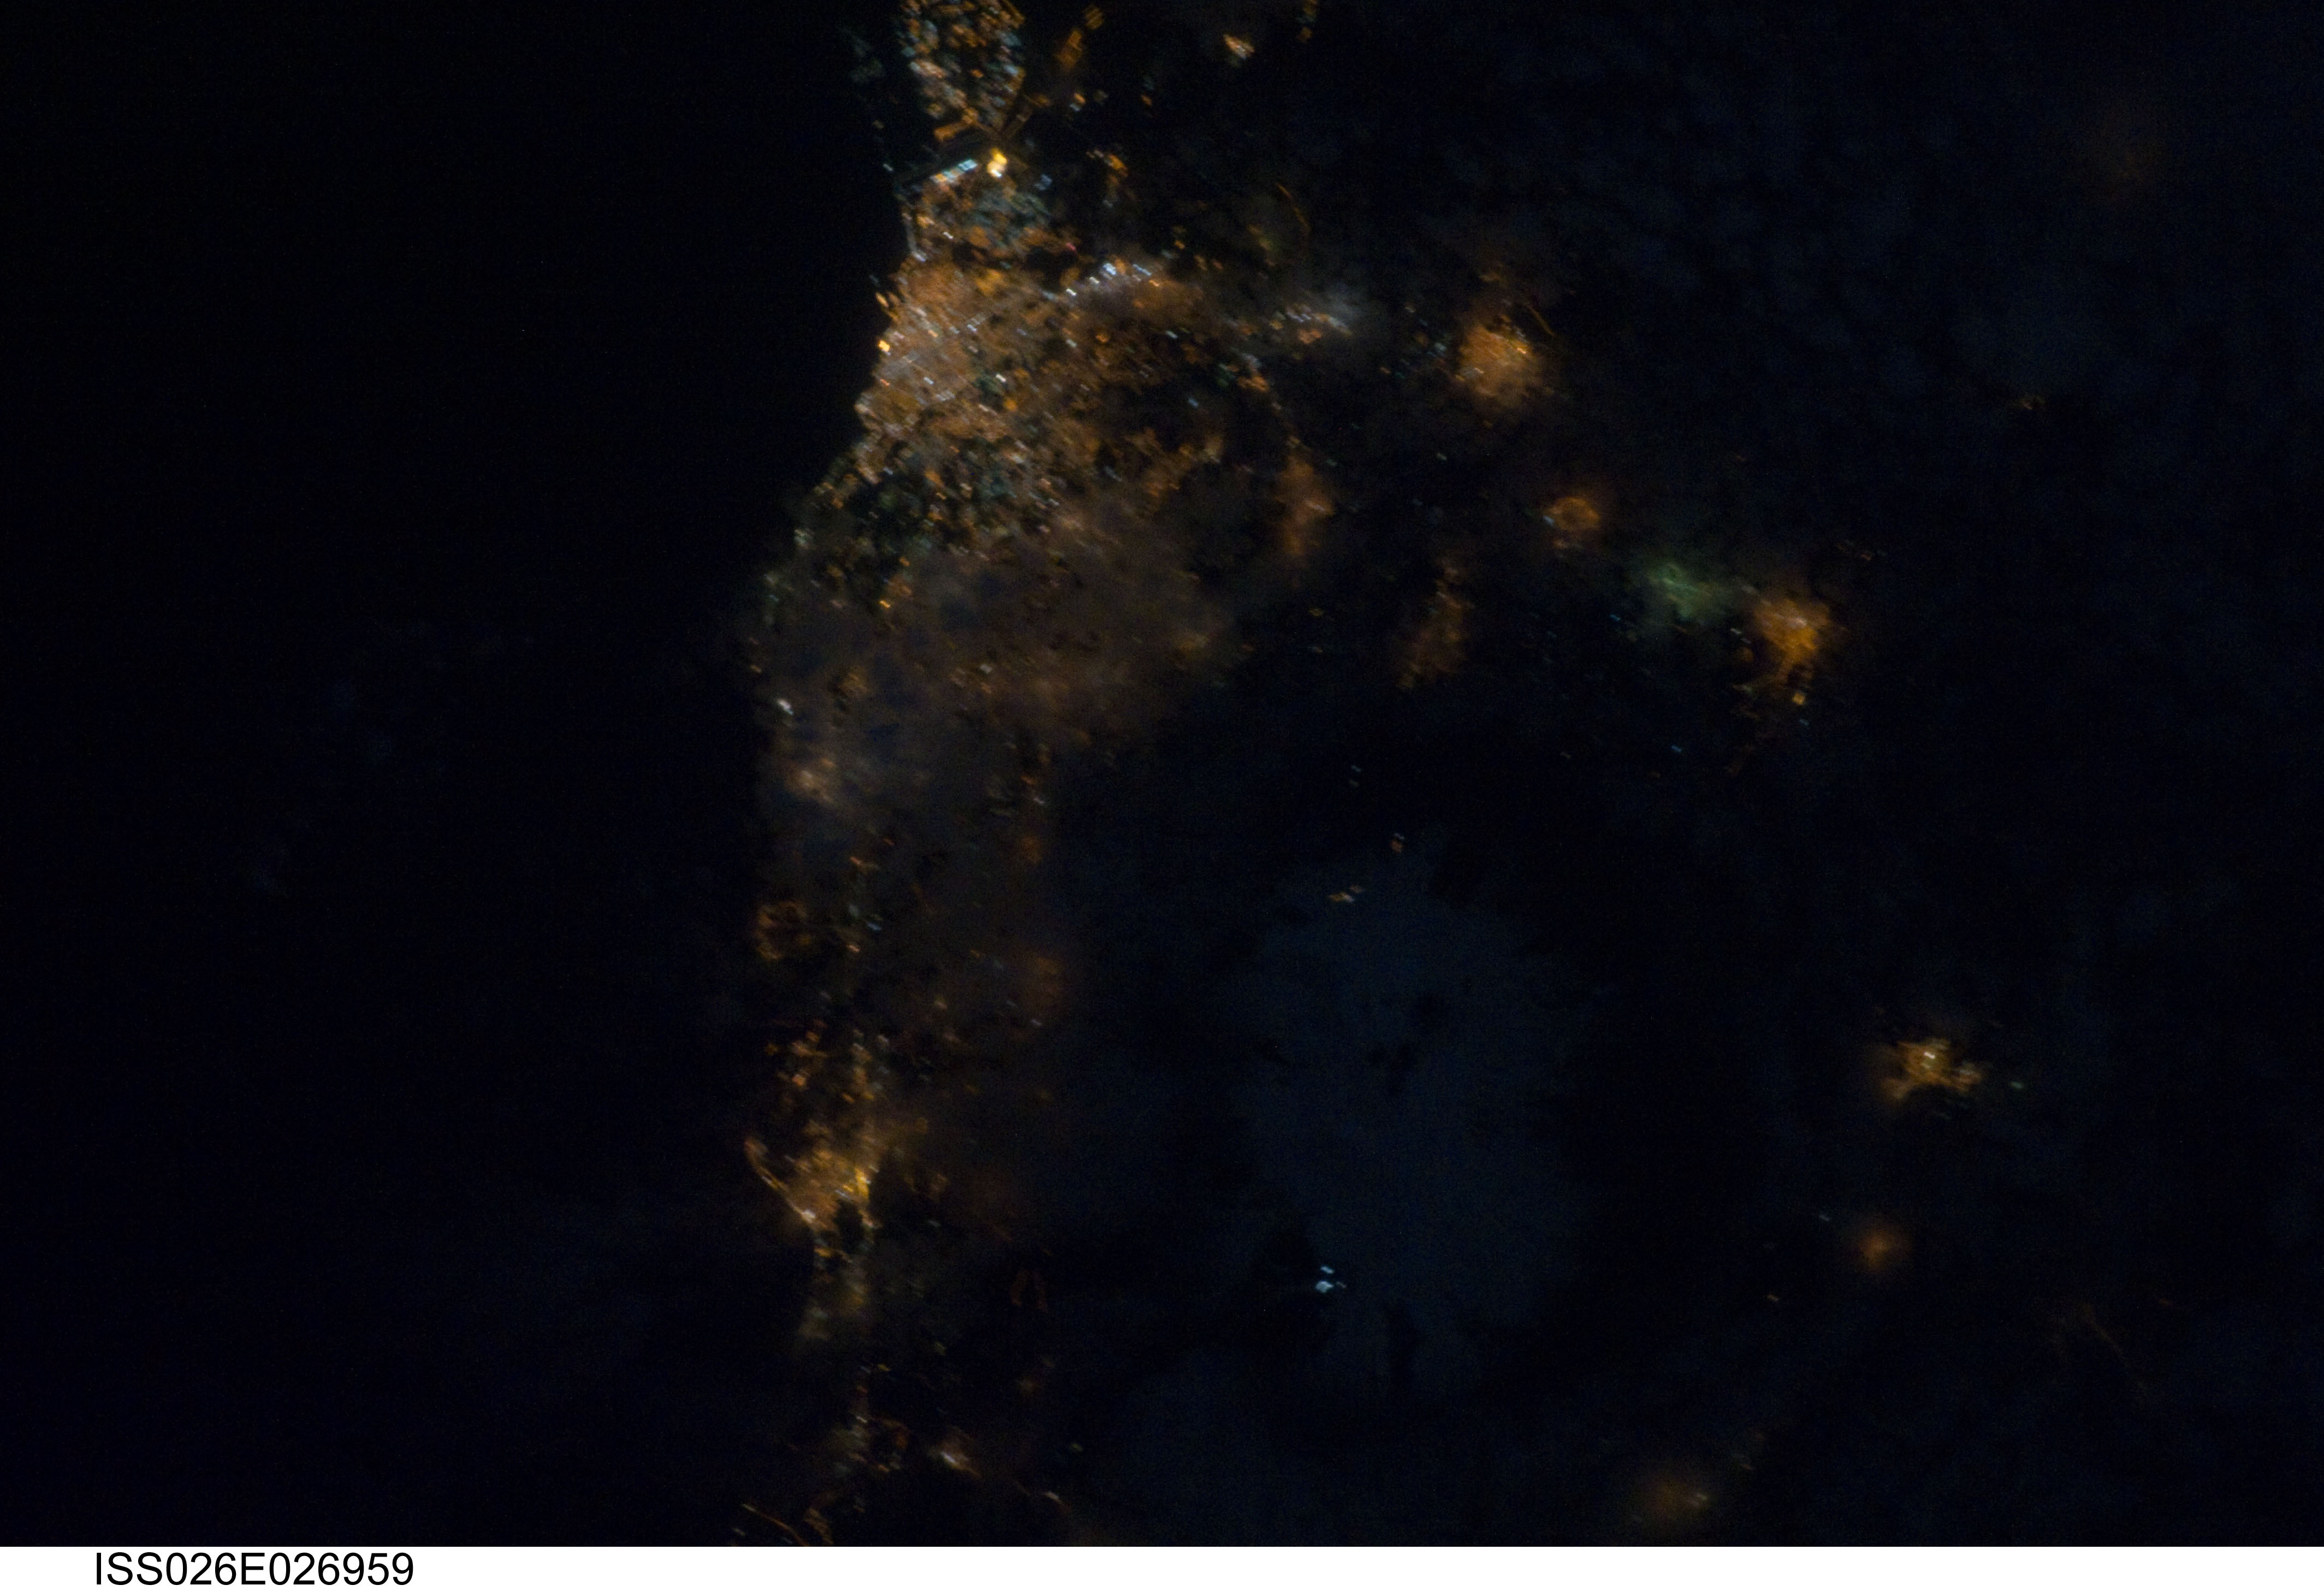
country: SICILY
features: CATANIA AT NIGHT
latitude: 37.6
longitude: 15.1
